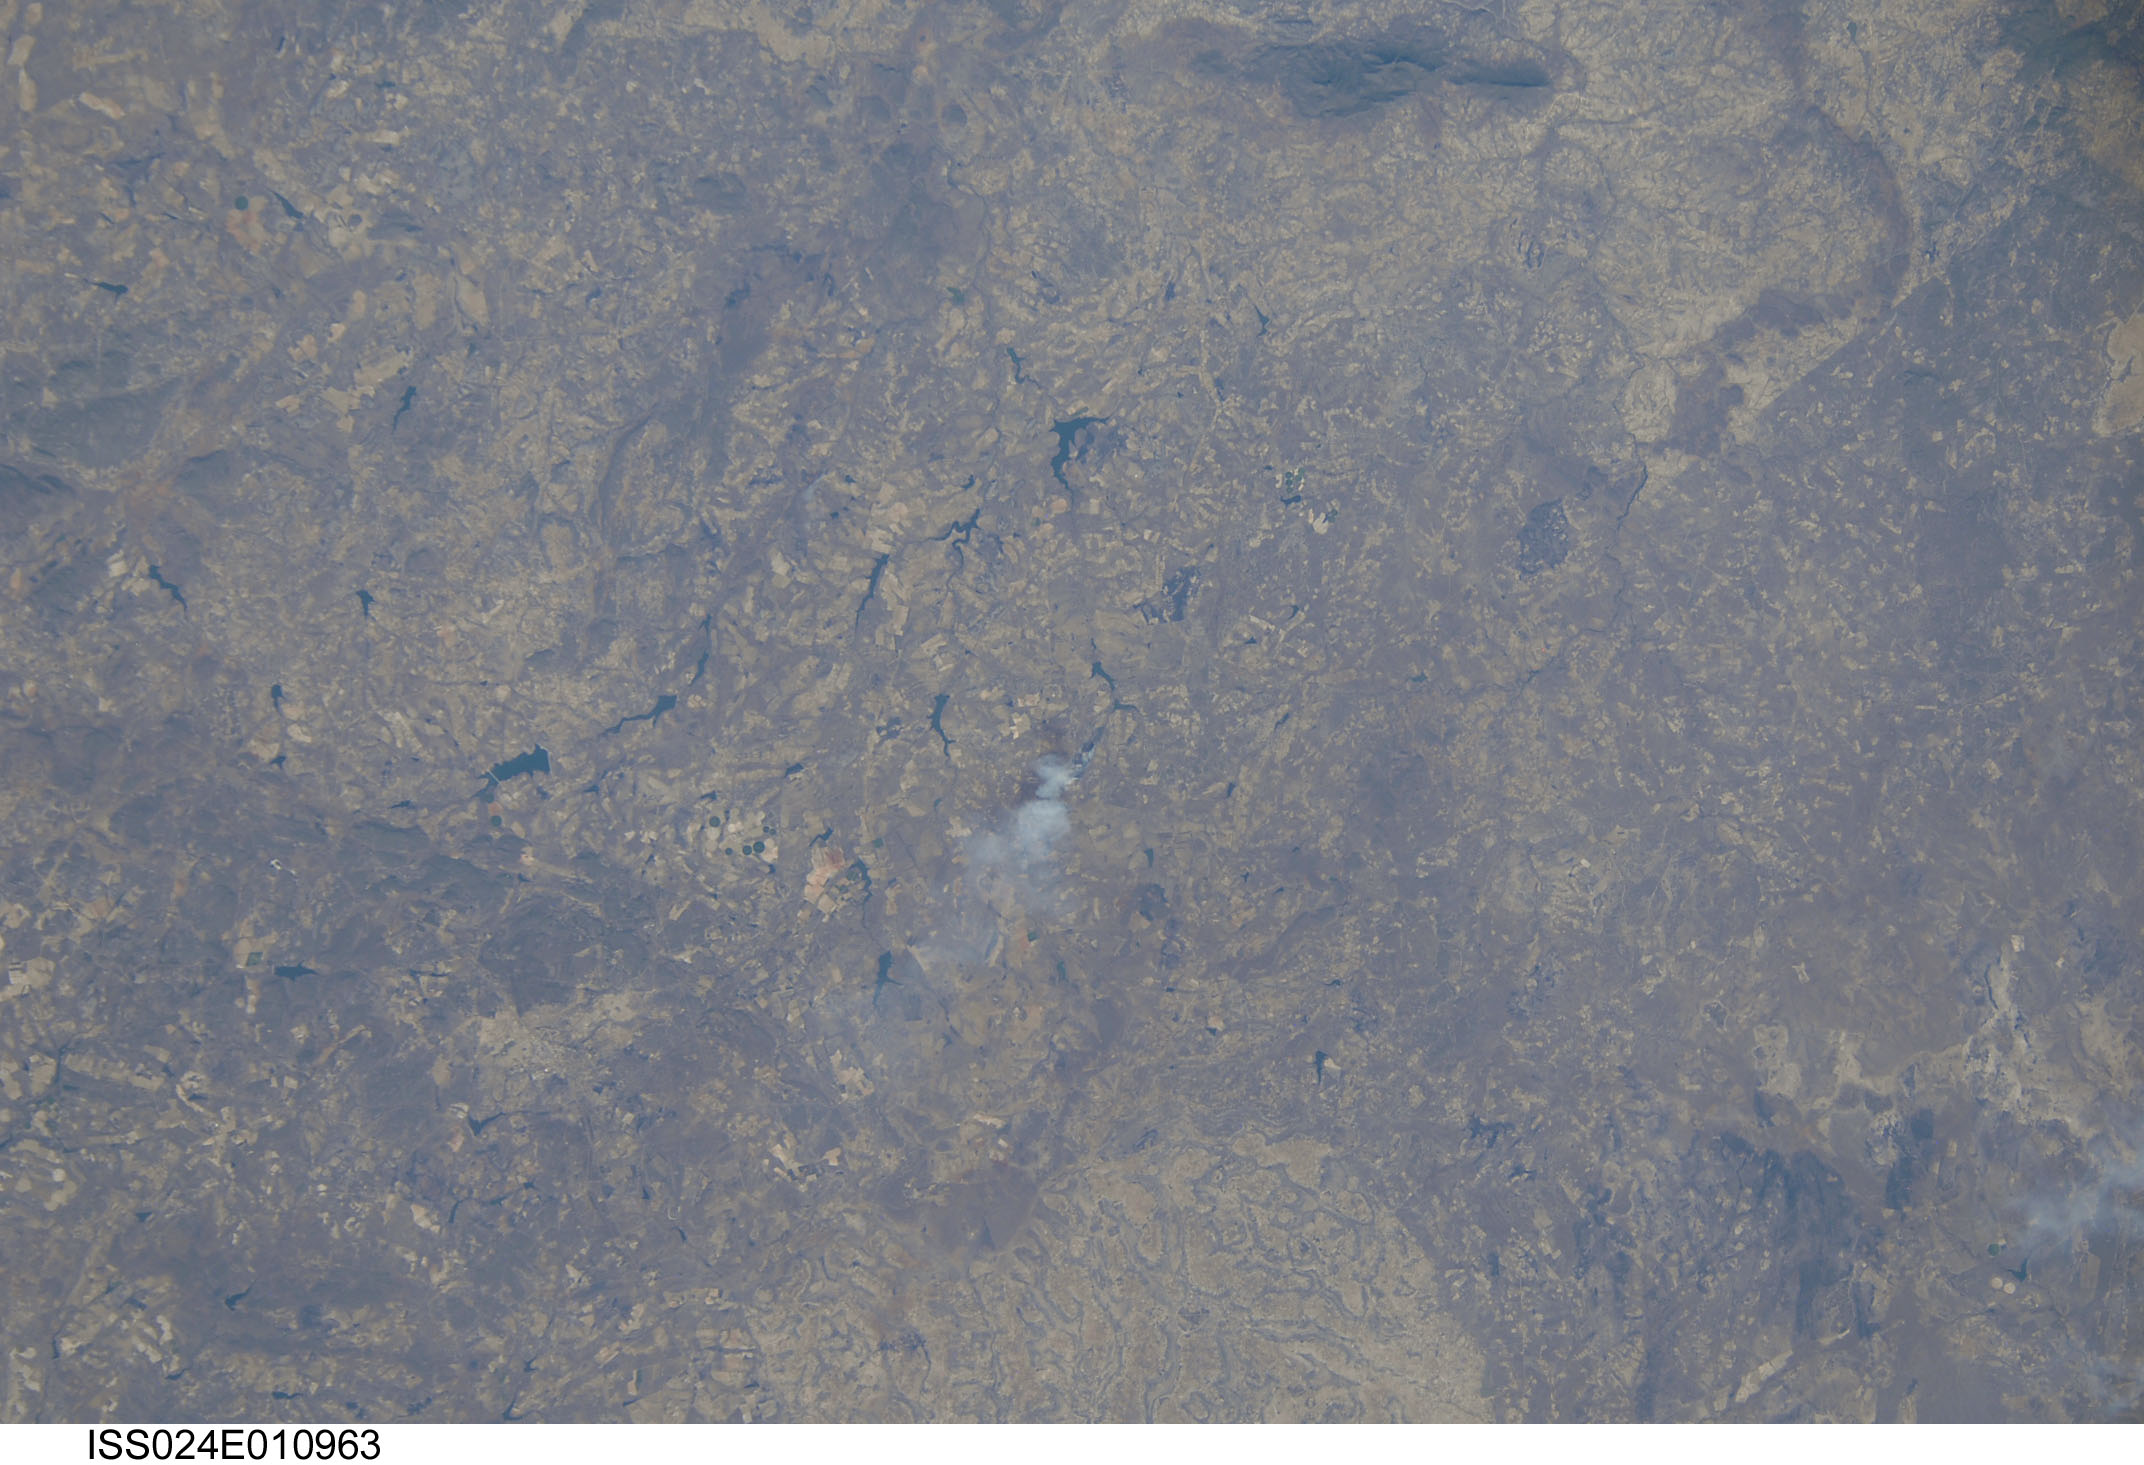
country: ZIMBABWE
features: SAVE RIVER DRAINAGE, HILLS, LAKES, AGR., FOR., SMOKE PLUMES
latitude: -18.5
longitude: 31.5
